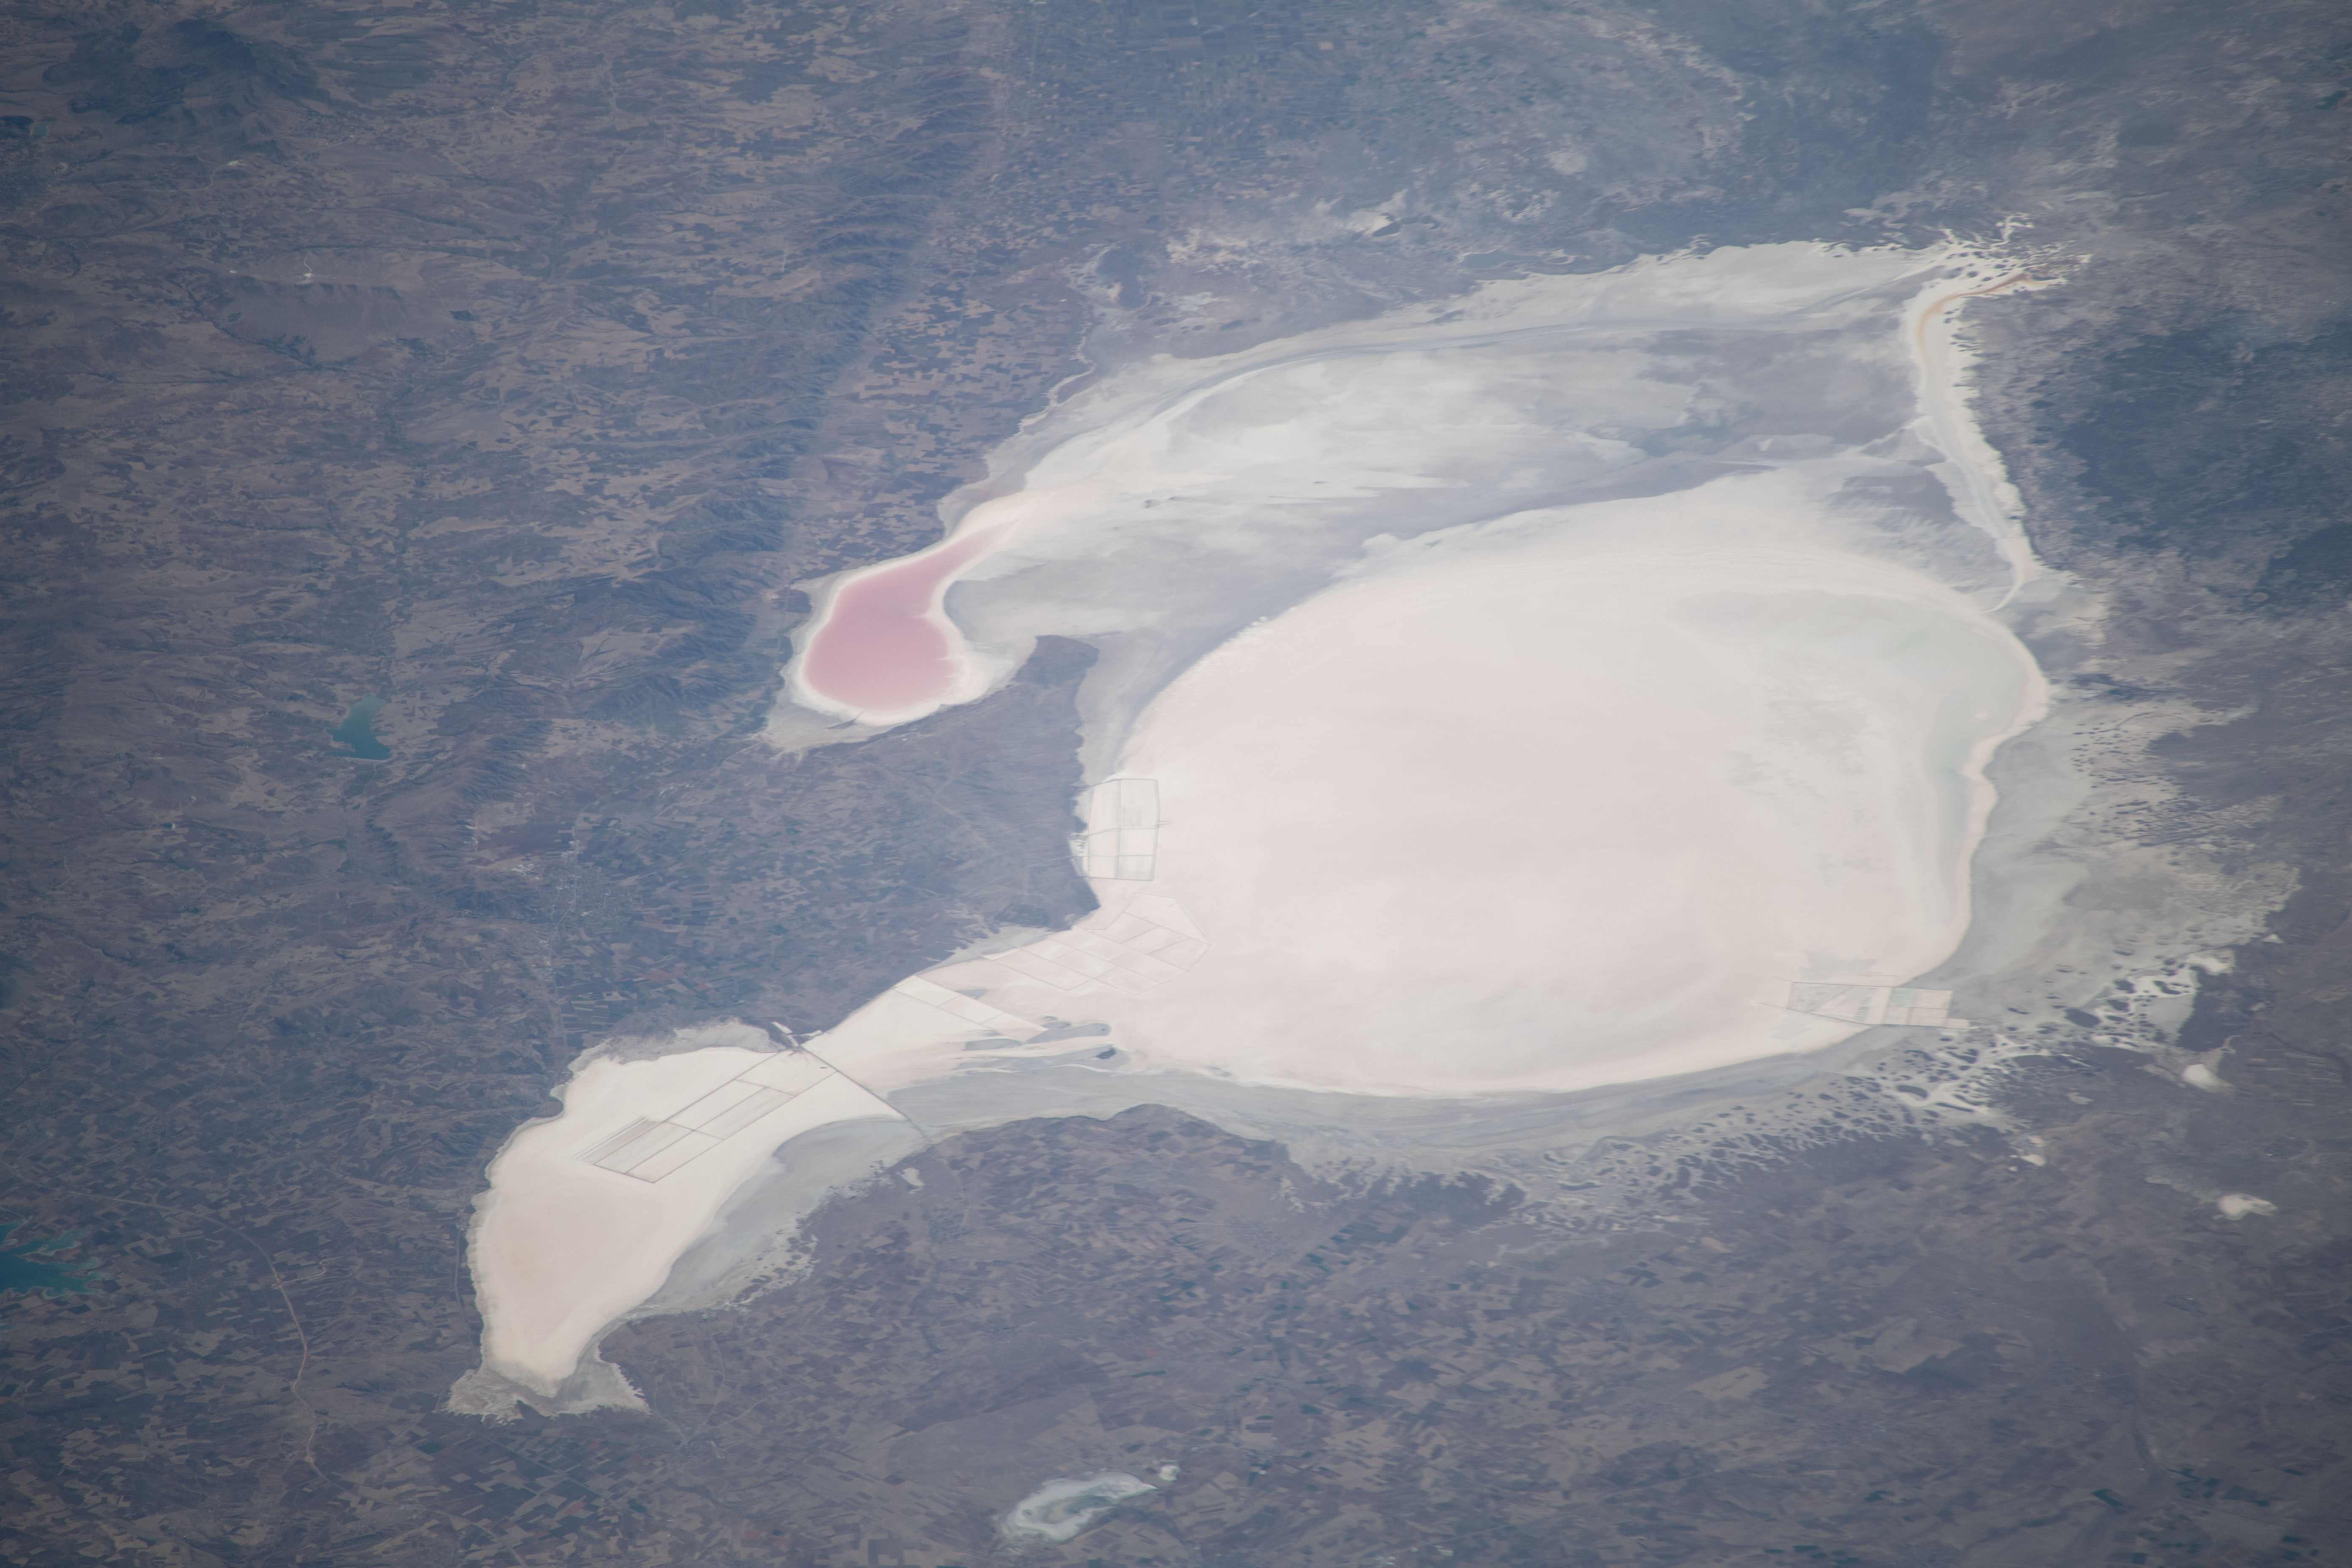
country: TURKEY
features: LAKE TUZ
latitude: 38.8
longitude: 33.5
